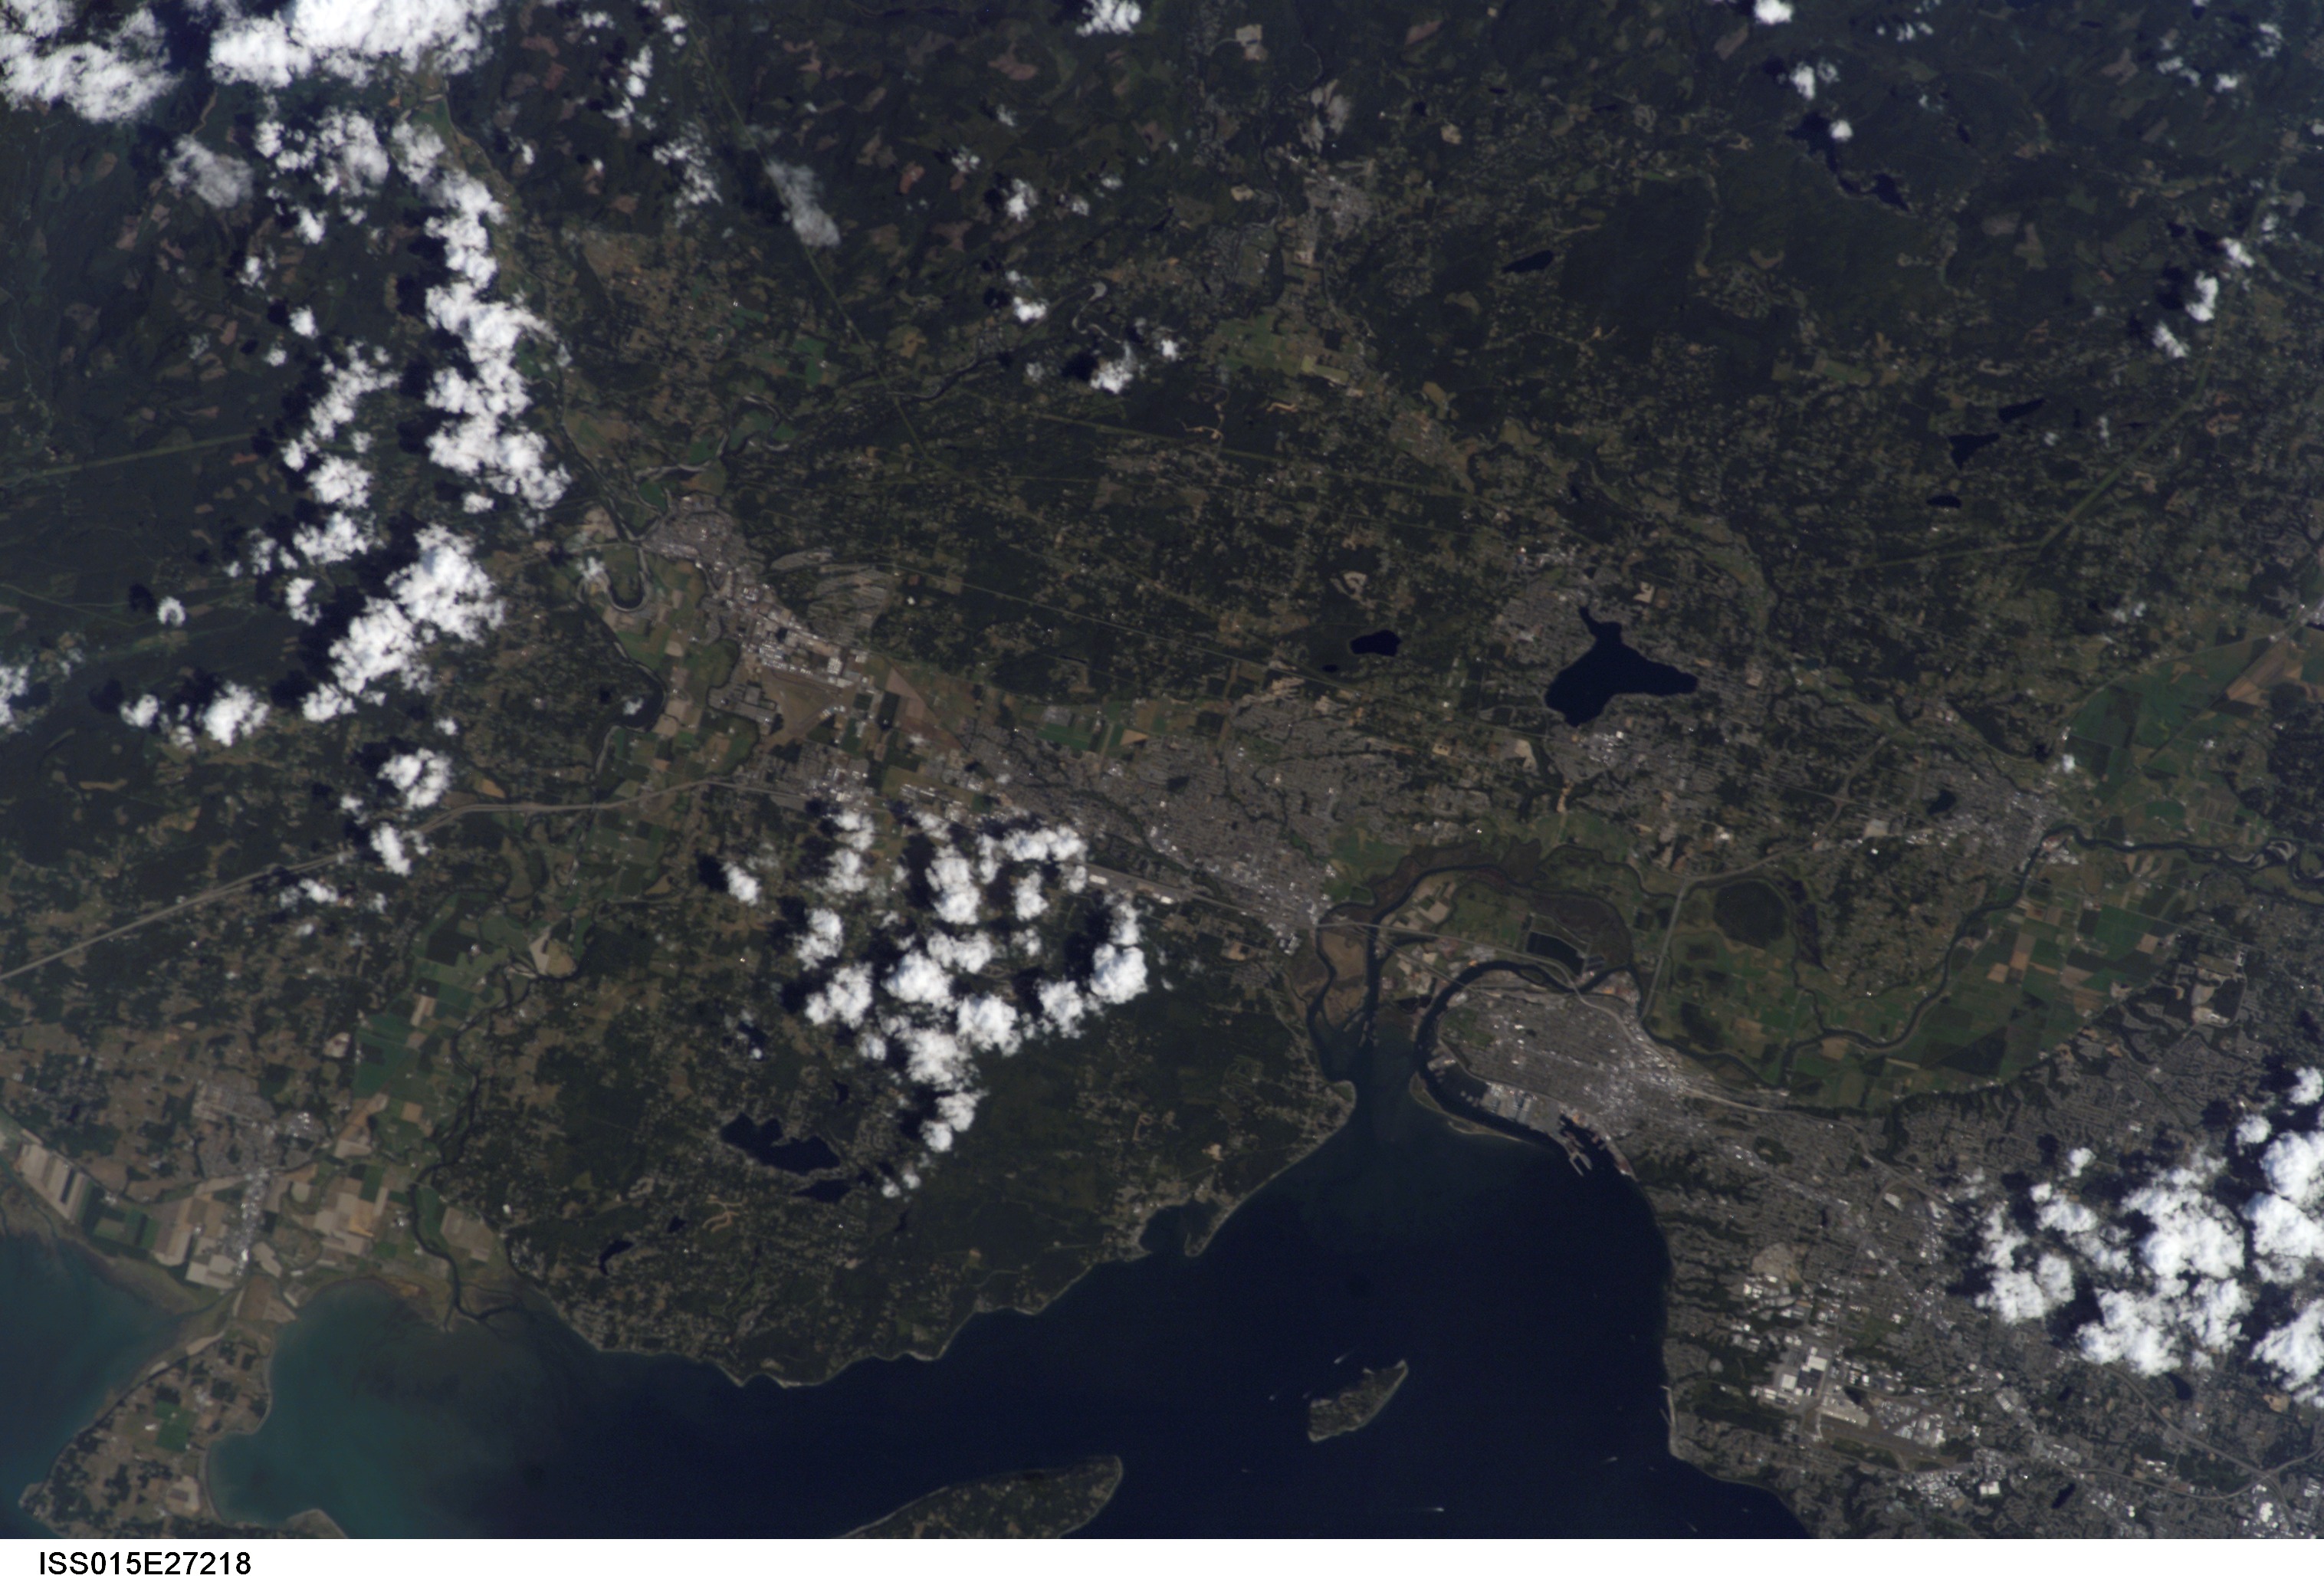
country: USA-WASHINGTON
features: EVERETT, SNOHOMISH R., POSSESSION SOUND
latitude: 48.1
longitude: -122.2
